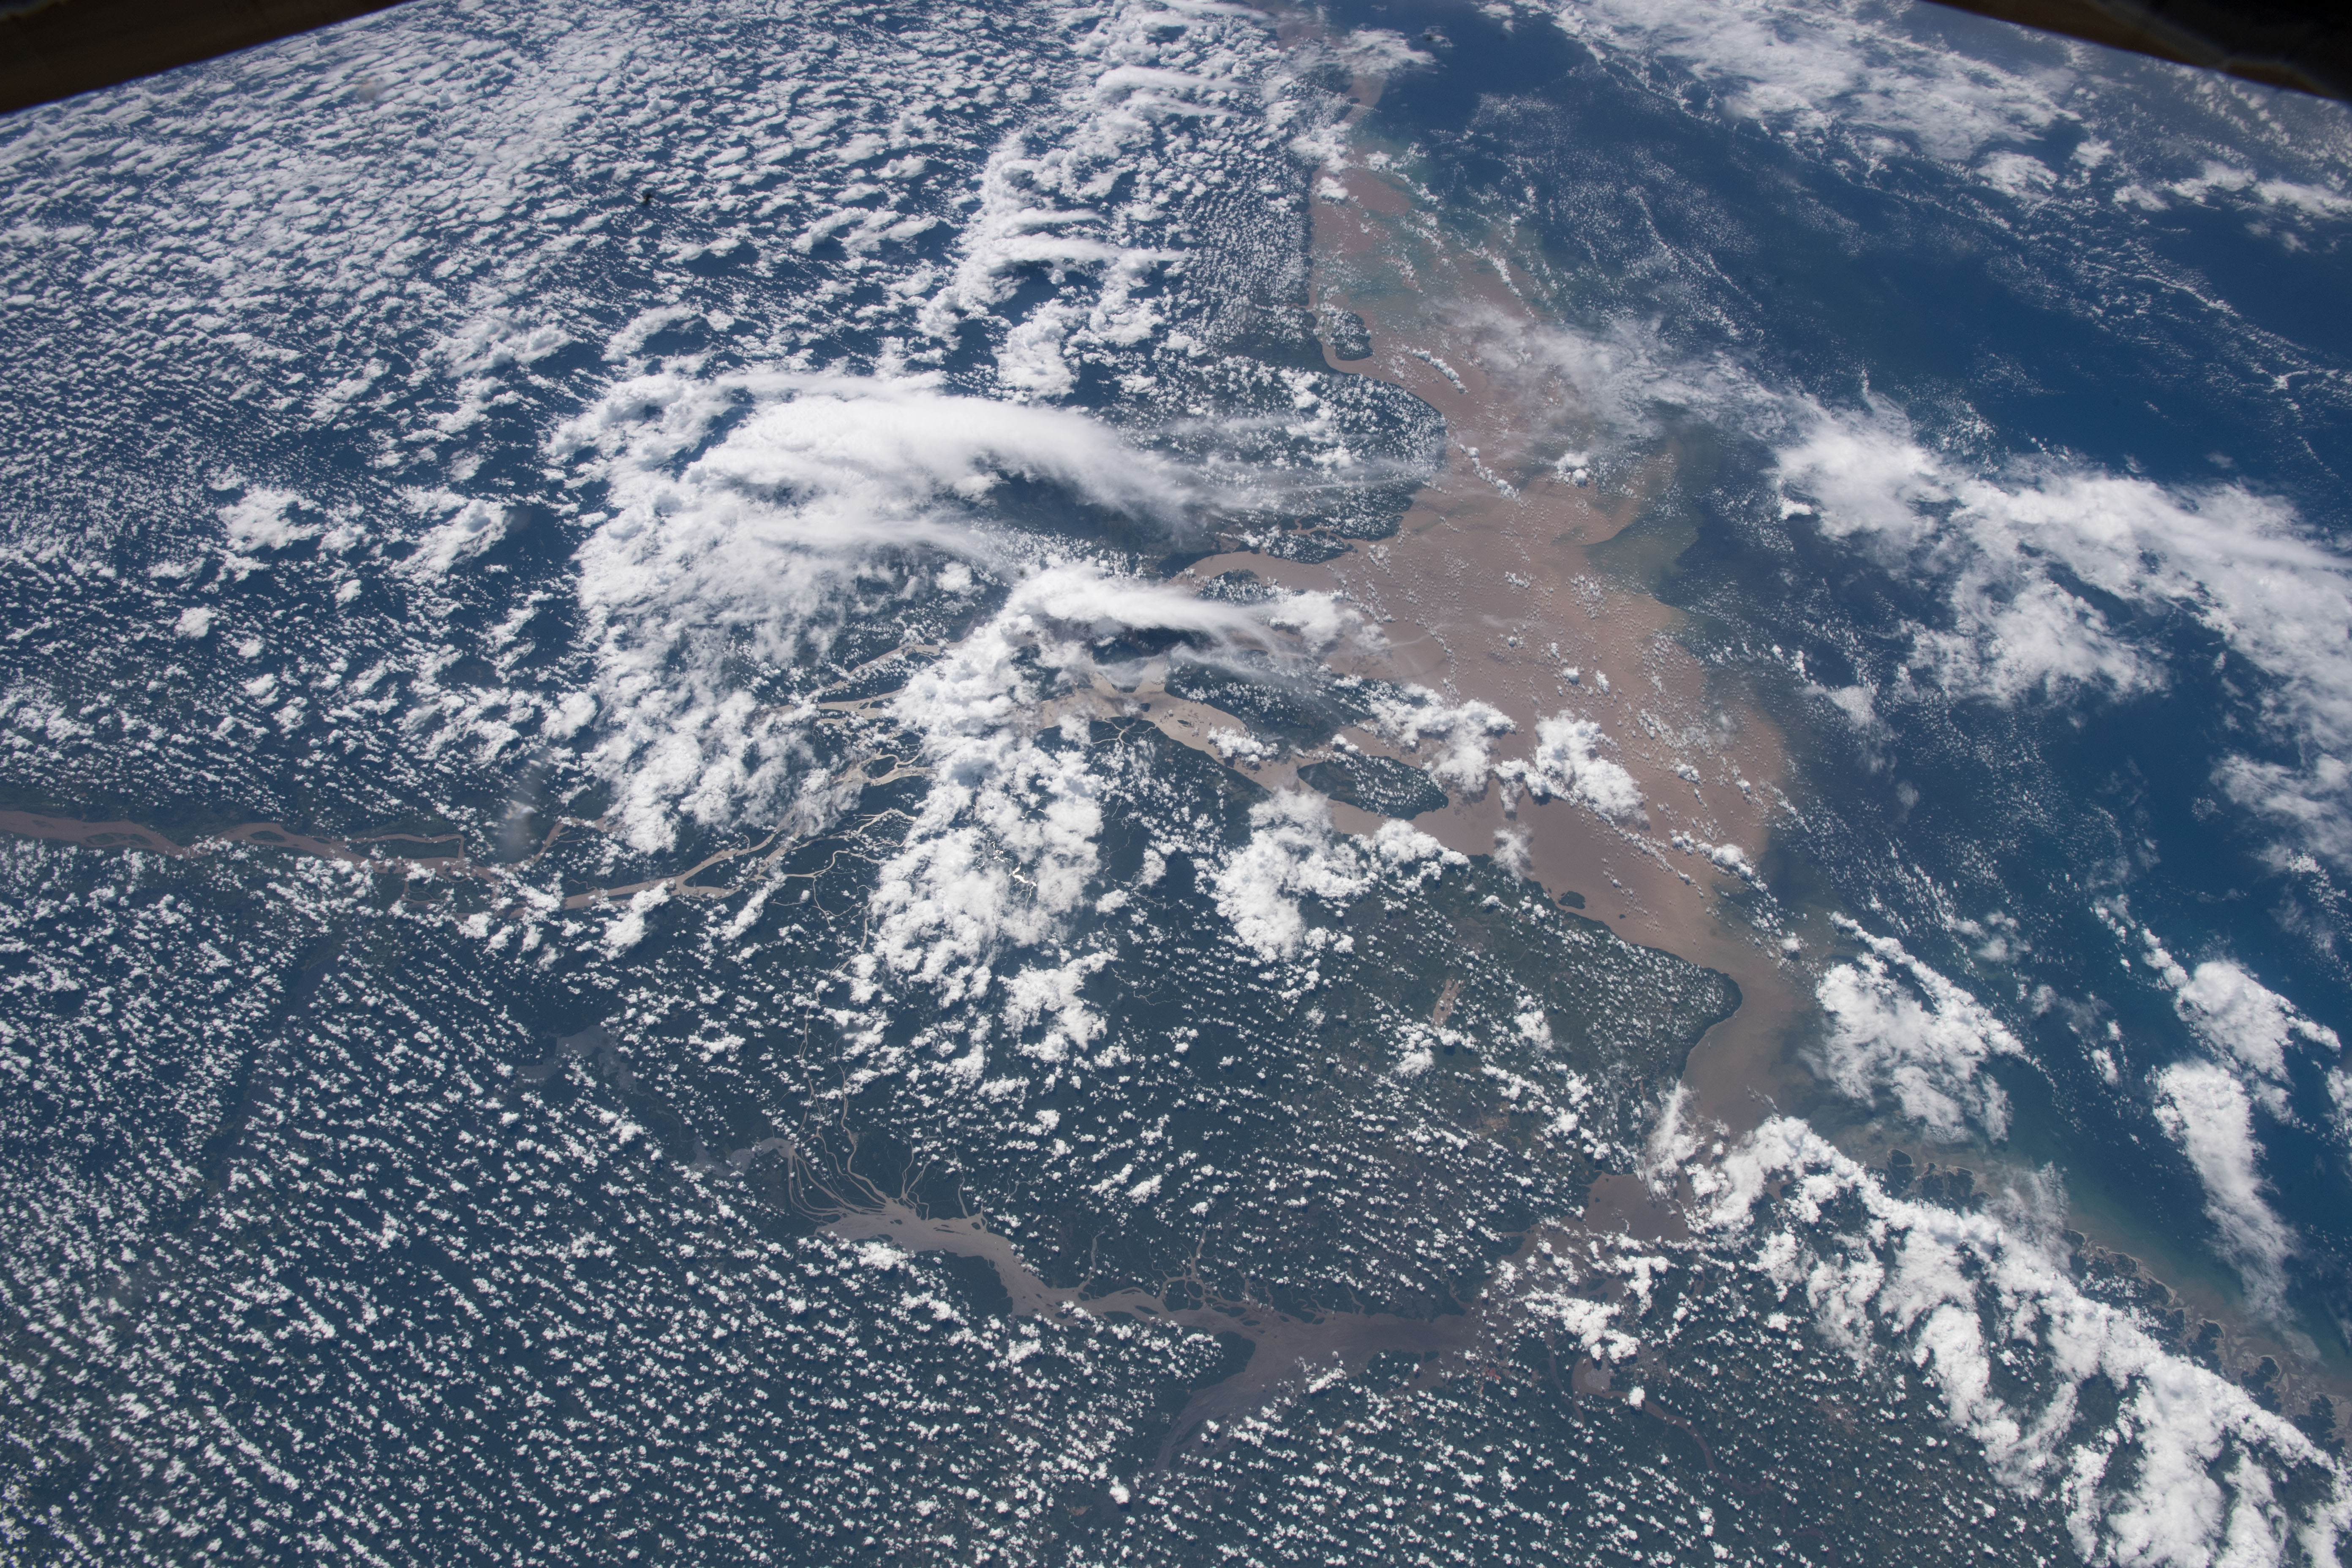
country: BRAZIL
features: MACAPA, BELEN, SANTA ROSA BAY, MARAJO BAY, AMAZONAS RAINFOREST, AMAZONAS RIVER
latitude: -0.4
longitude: -50.1
